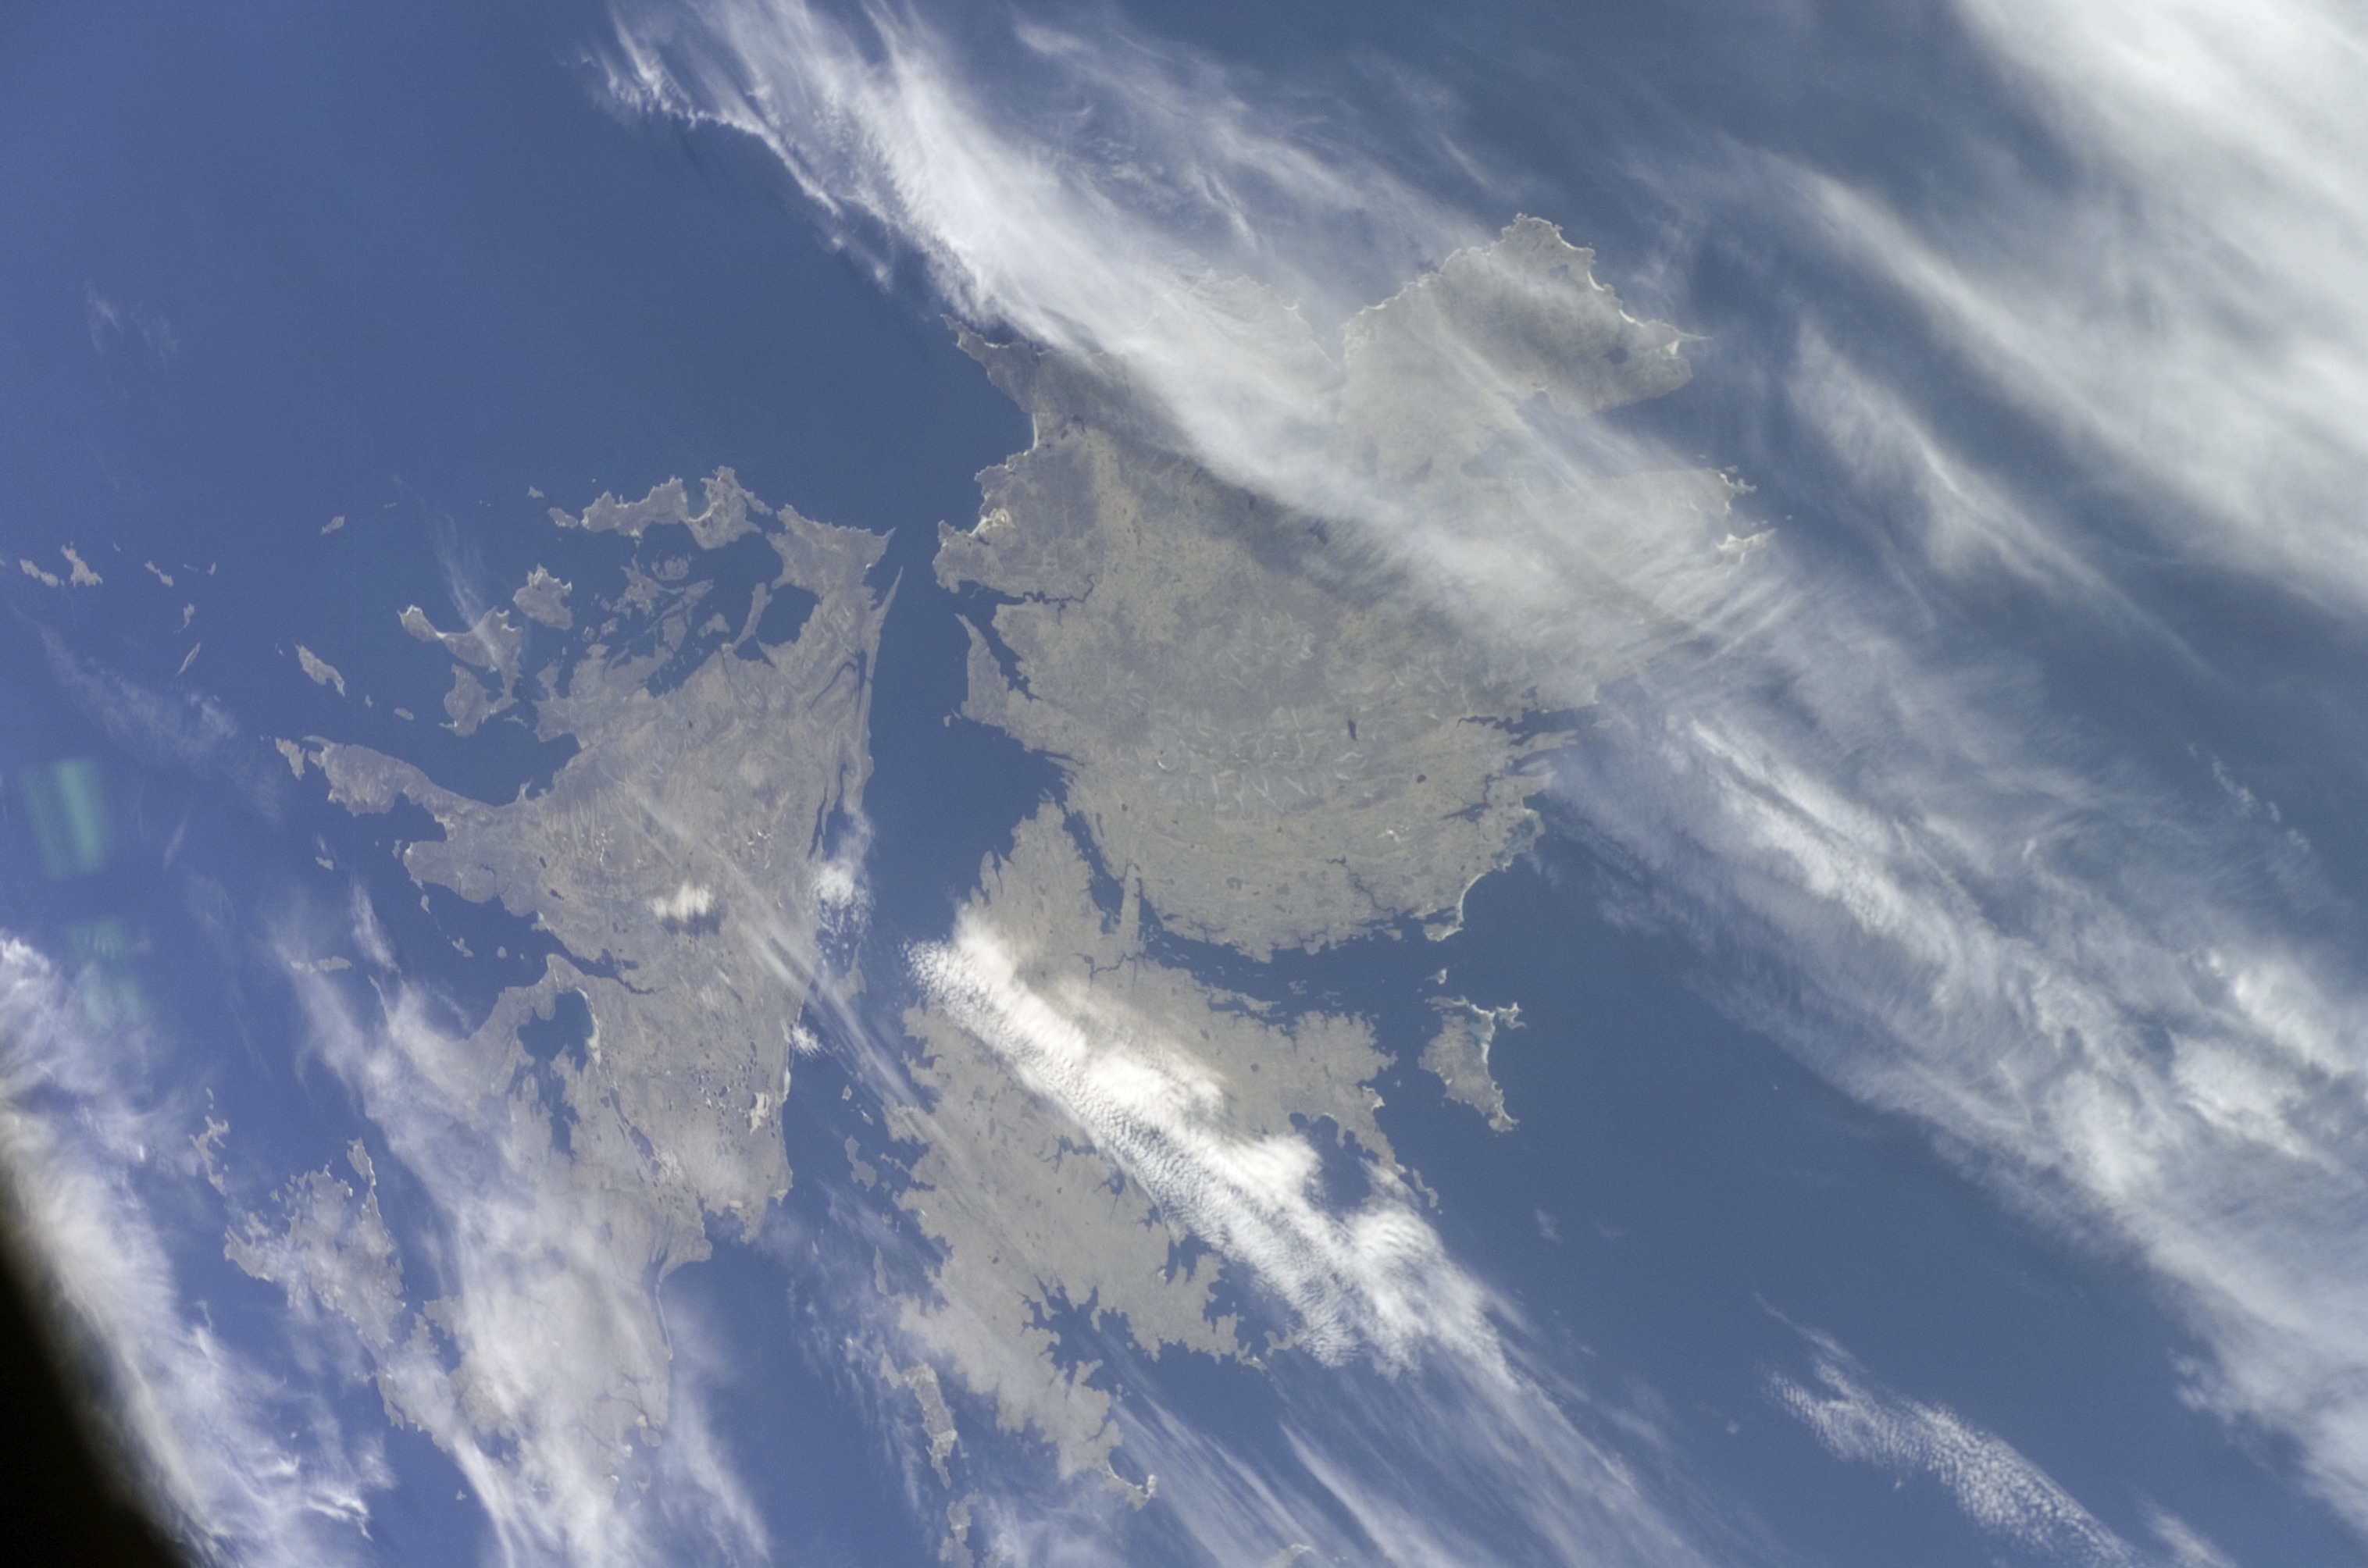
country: FALKLAND ISLANDS
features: E. FALKLAND, W. FALKLAND, SOUND
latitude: -51.5
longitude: -59.0
